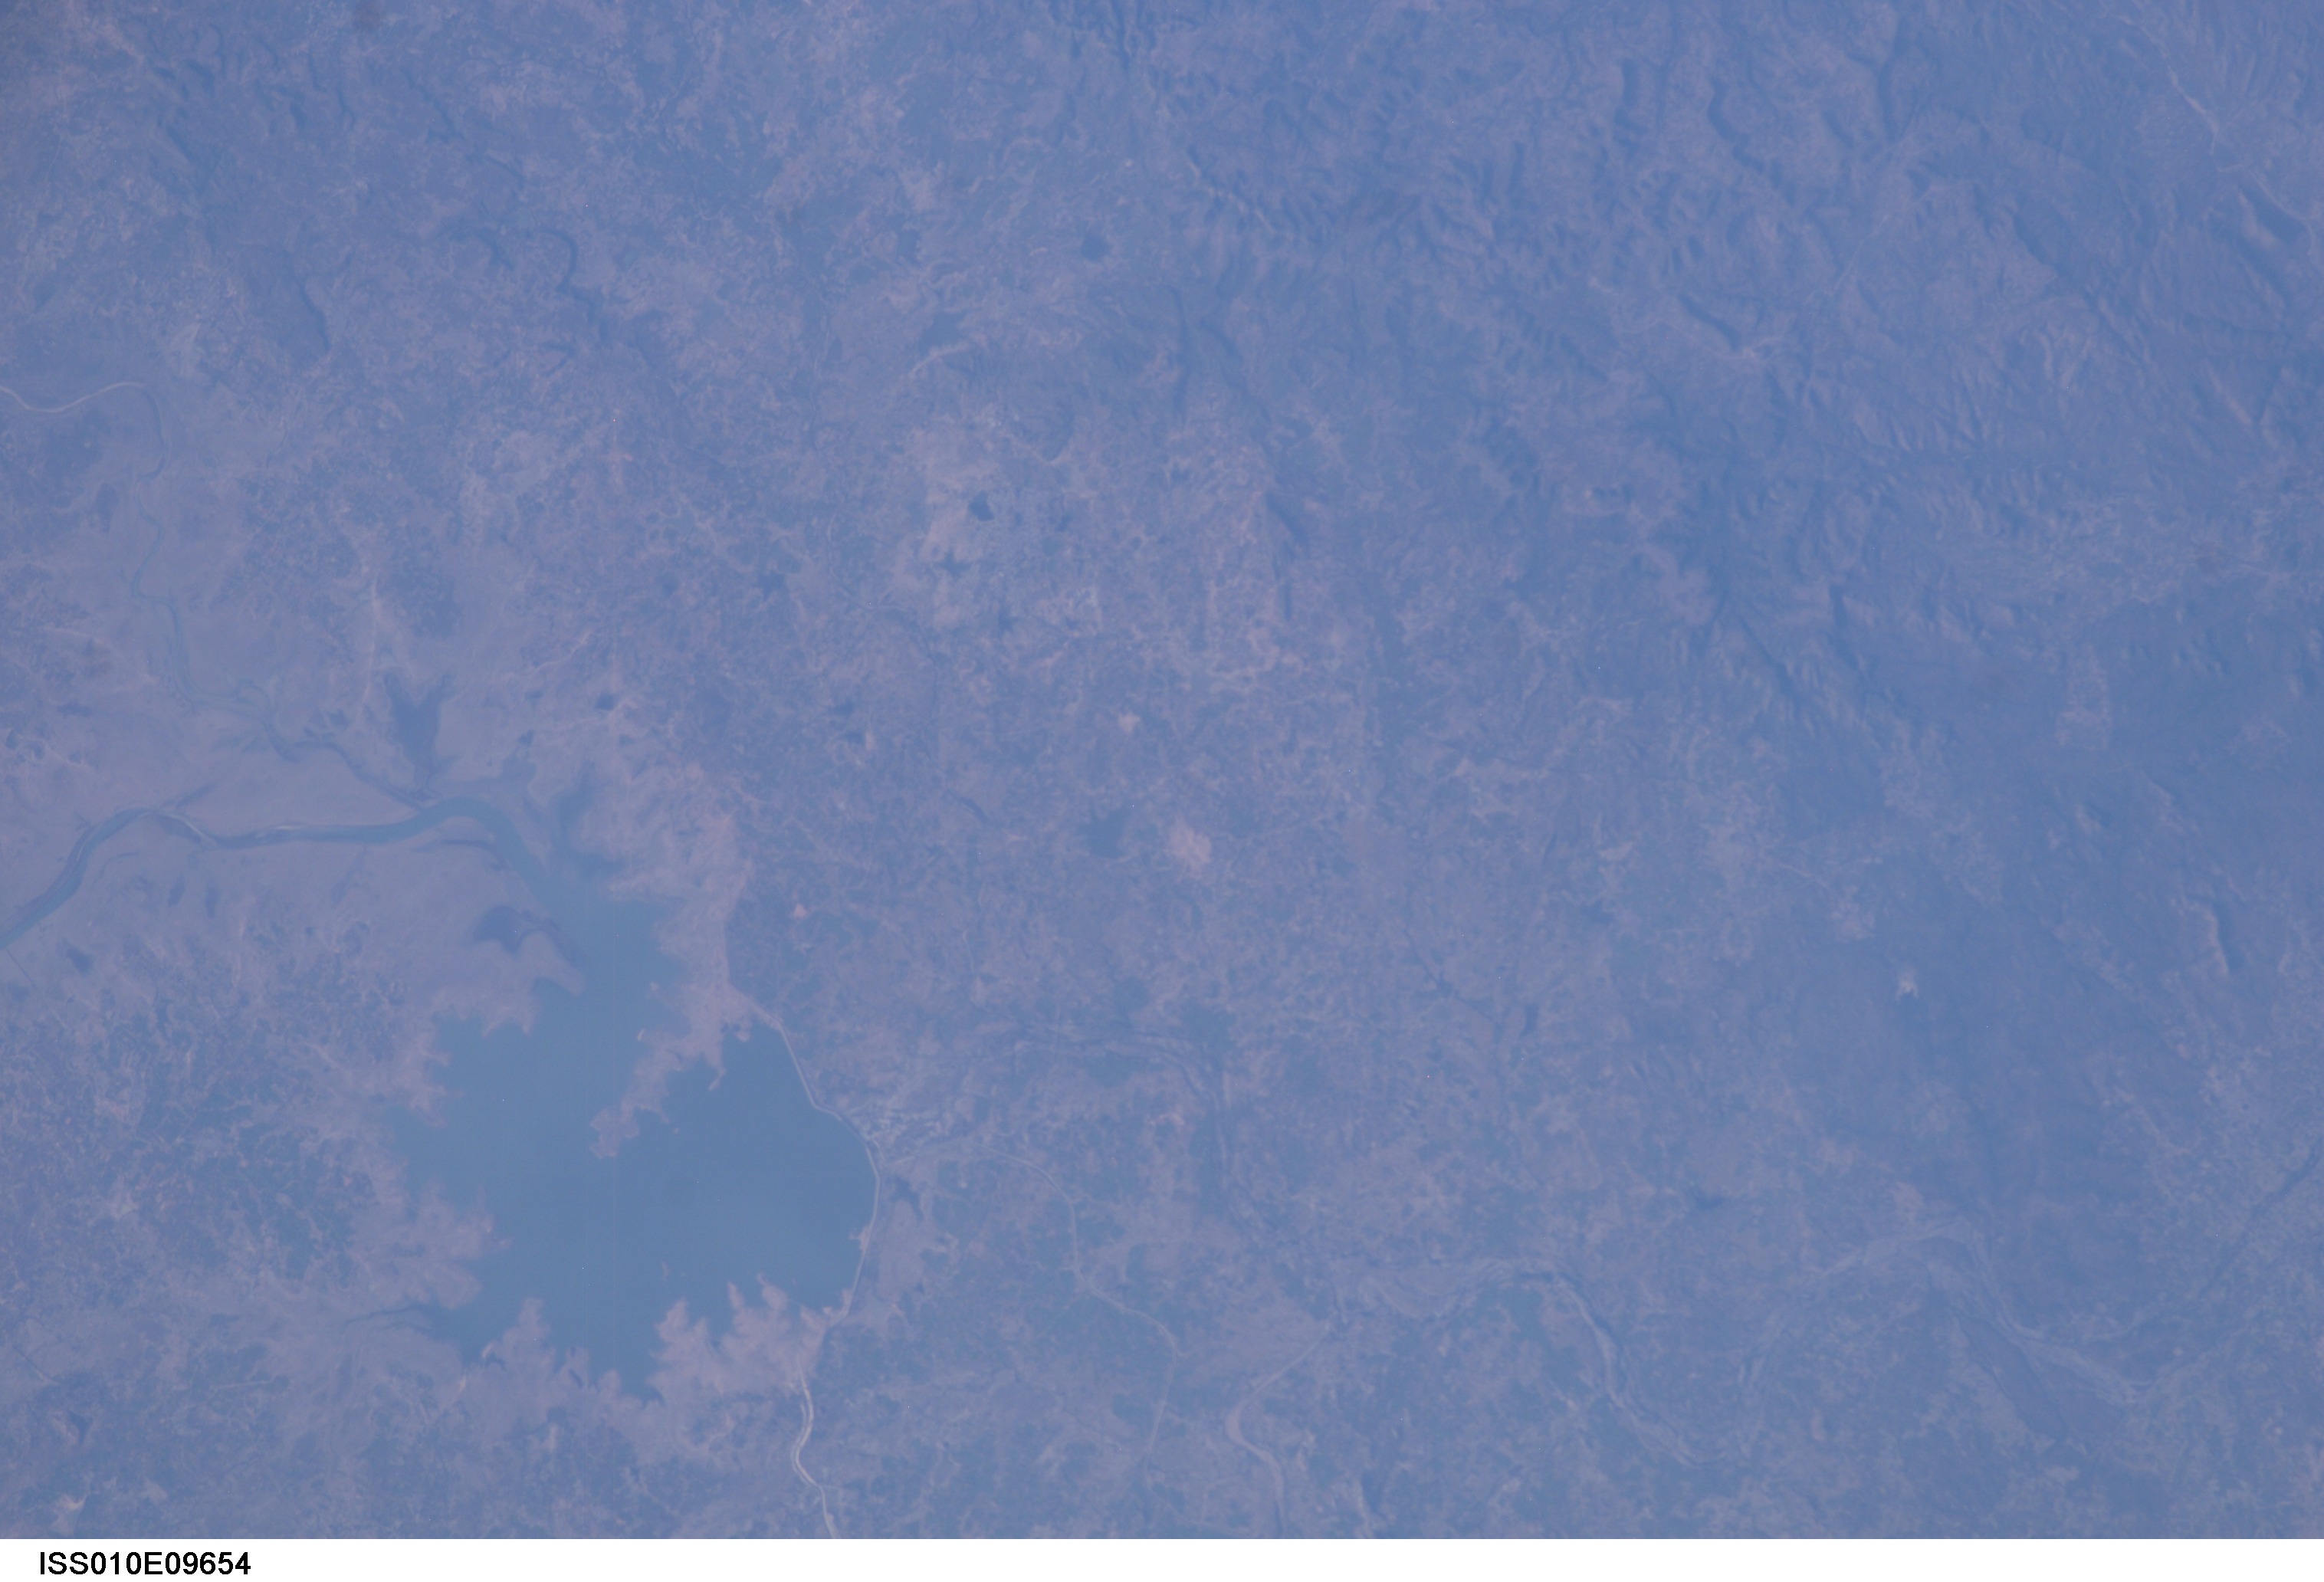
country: INDIA
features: GODAVARI RIVER, NIRMAL
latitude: 19.0
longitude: 78.5
